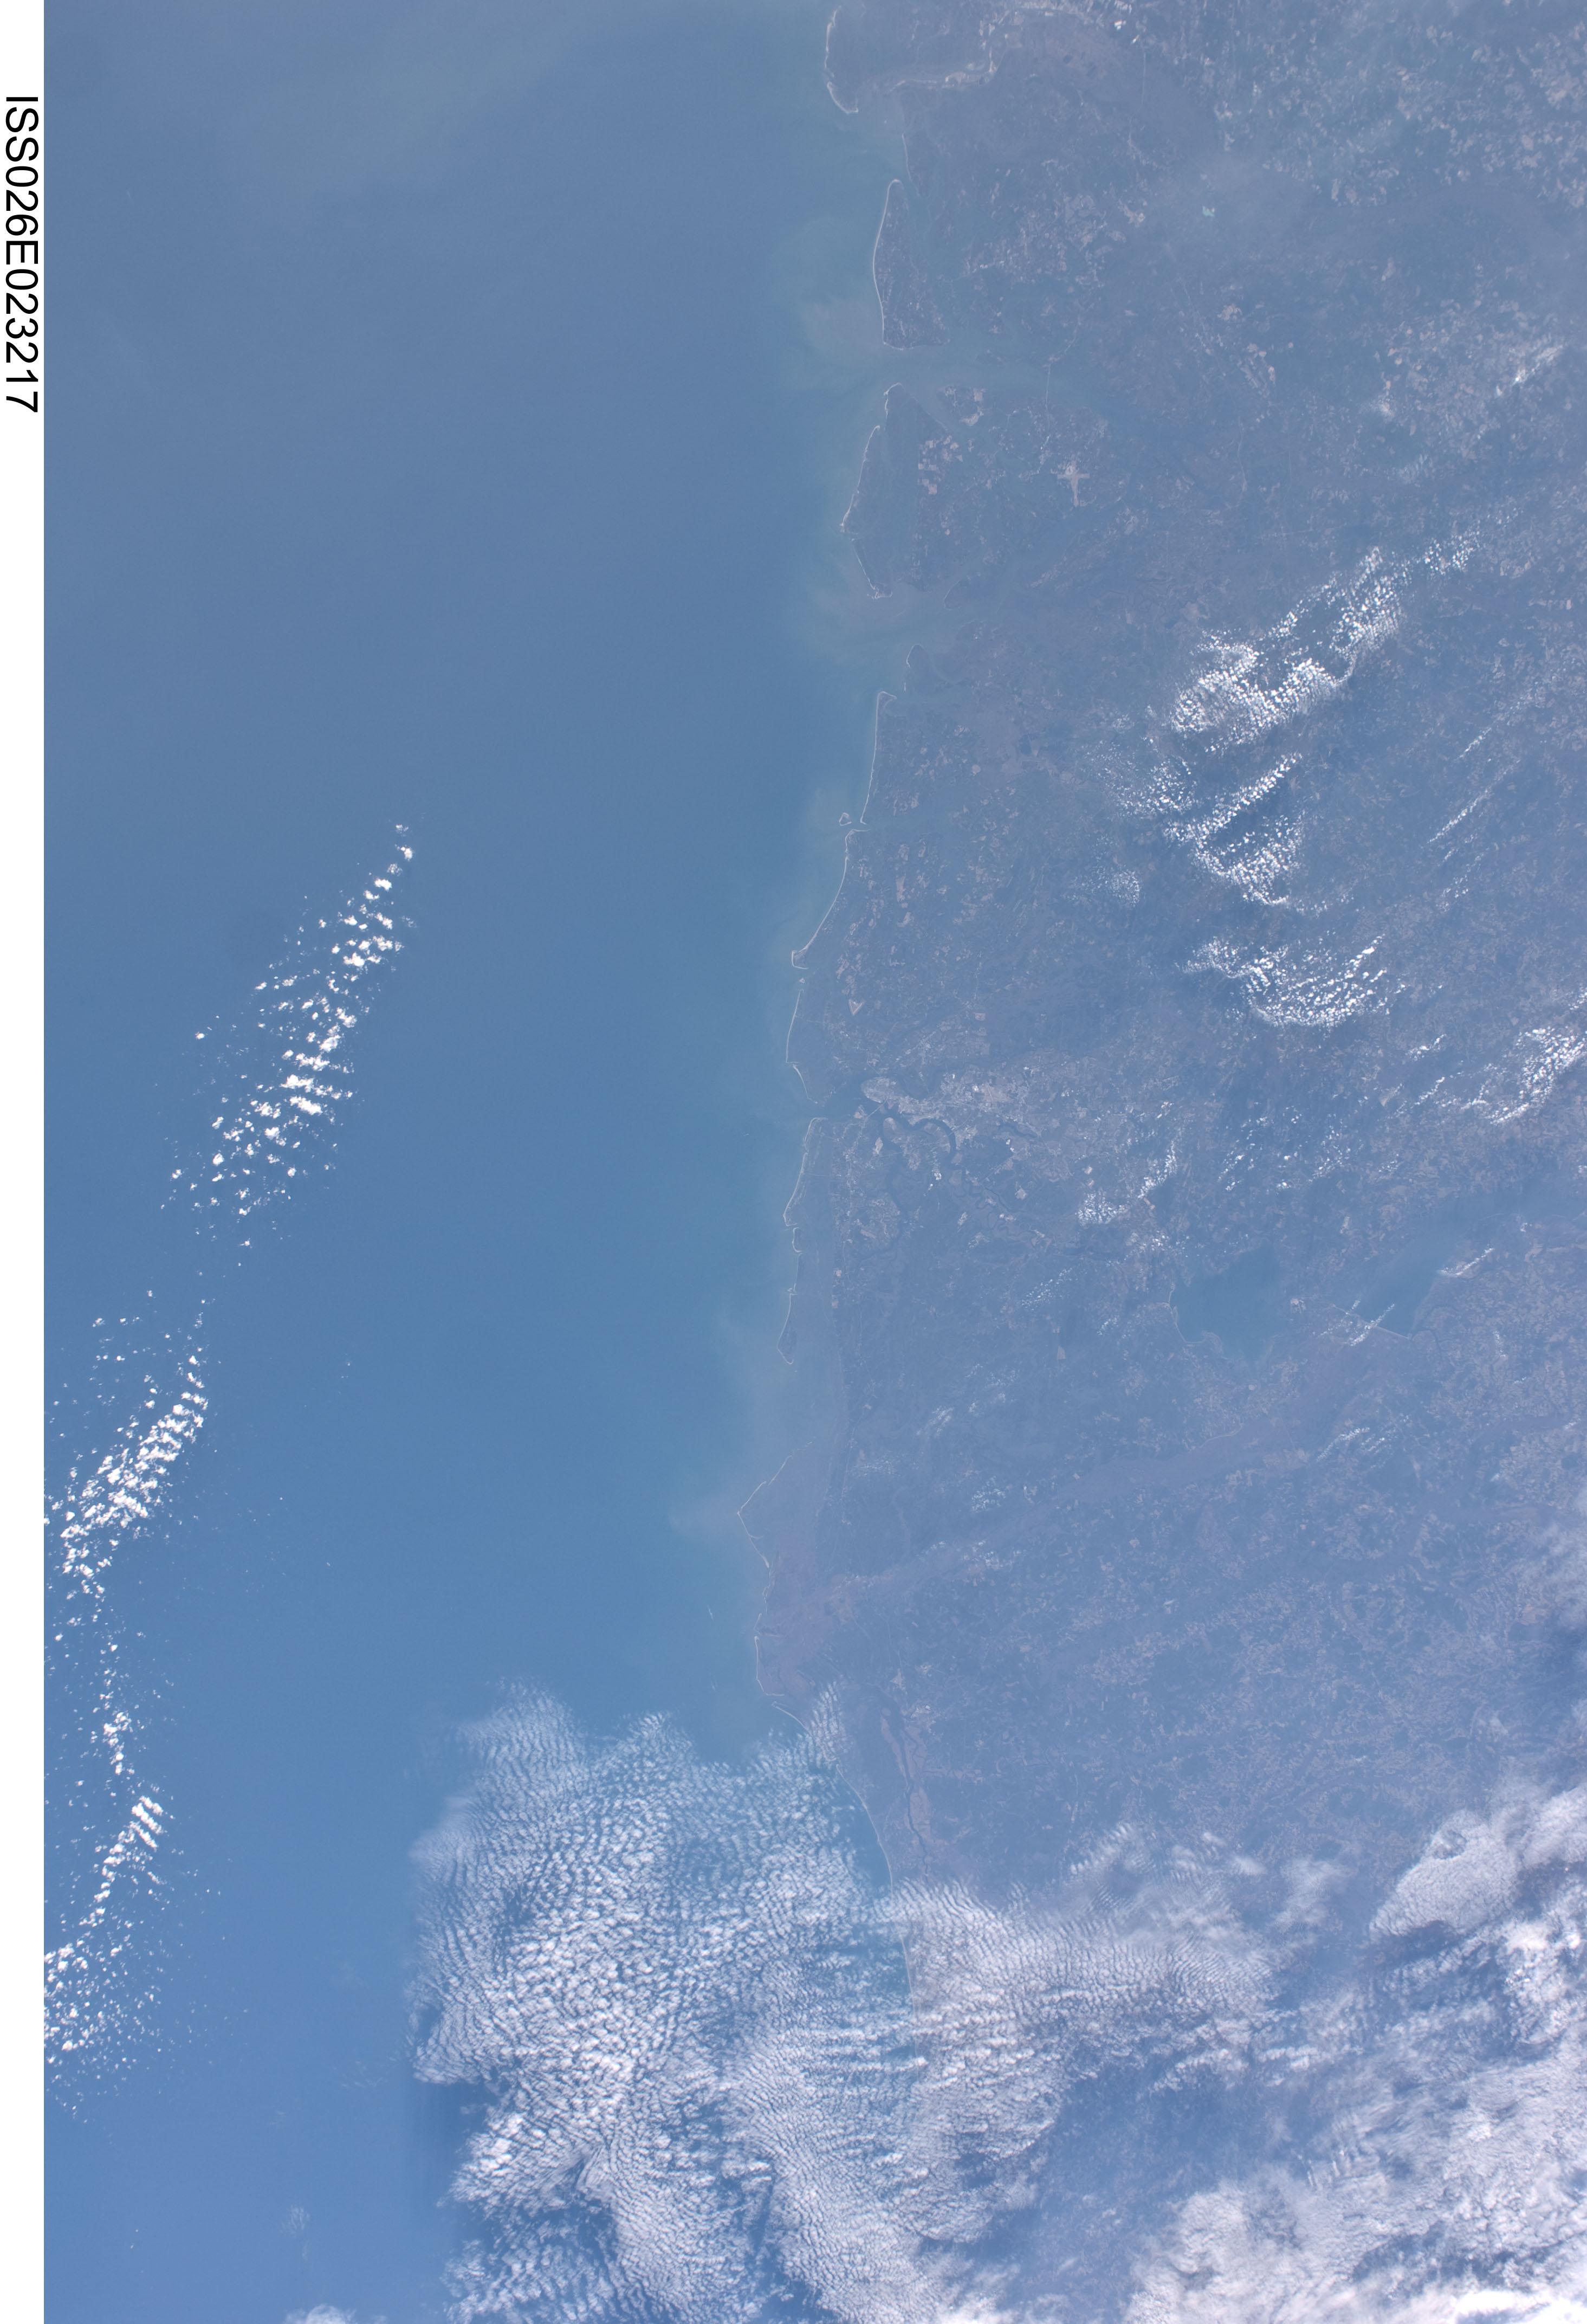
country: USA-GEORGIA
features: ATLANTIC OCEAN COAST, SAVANNAH REGION, WETLANDS, LAKES
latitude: 32.0
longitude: -81.0
